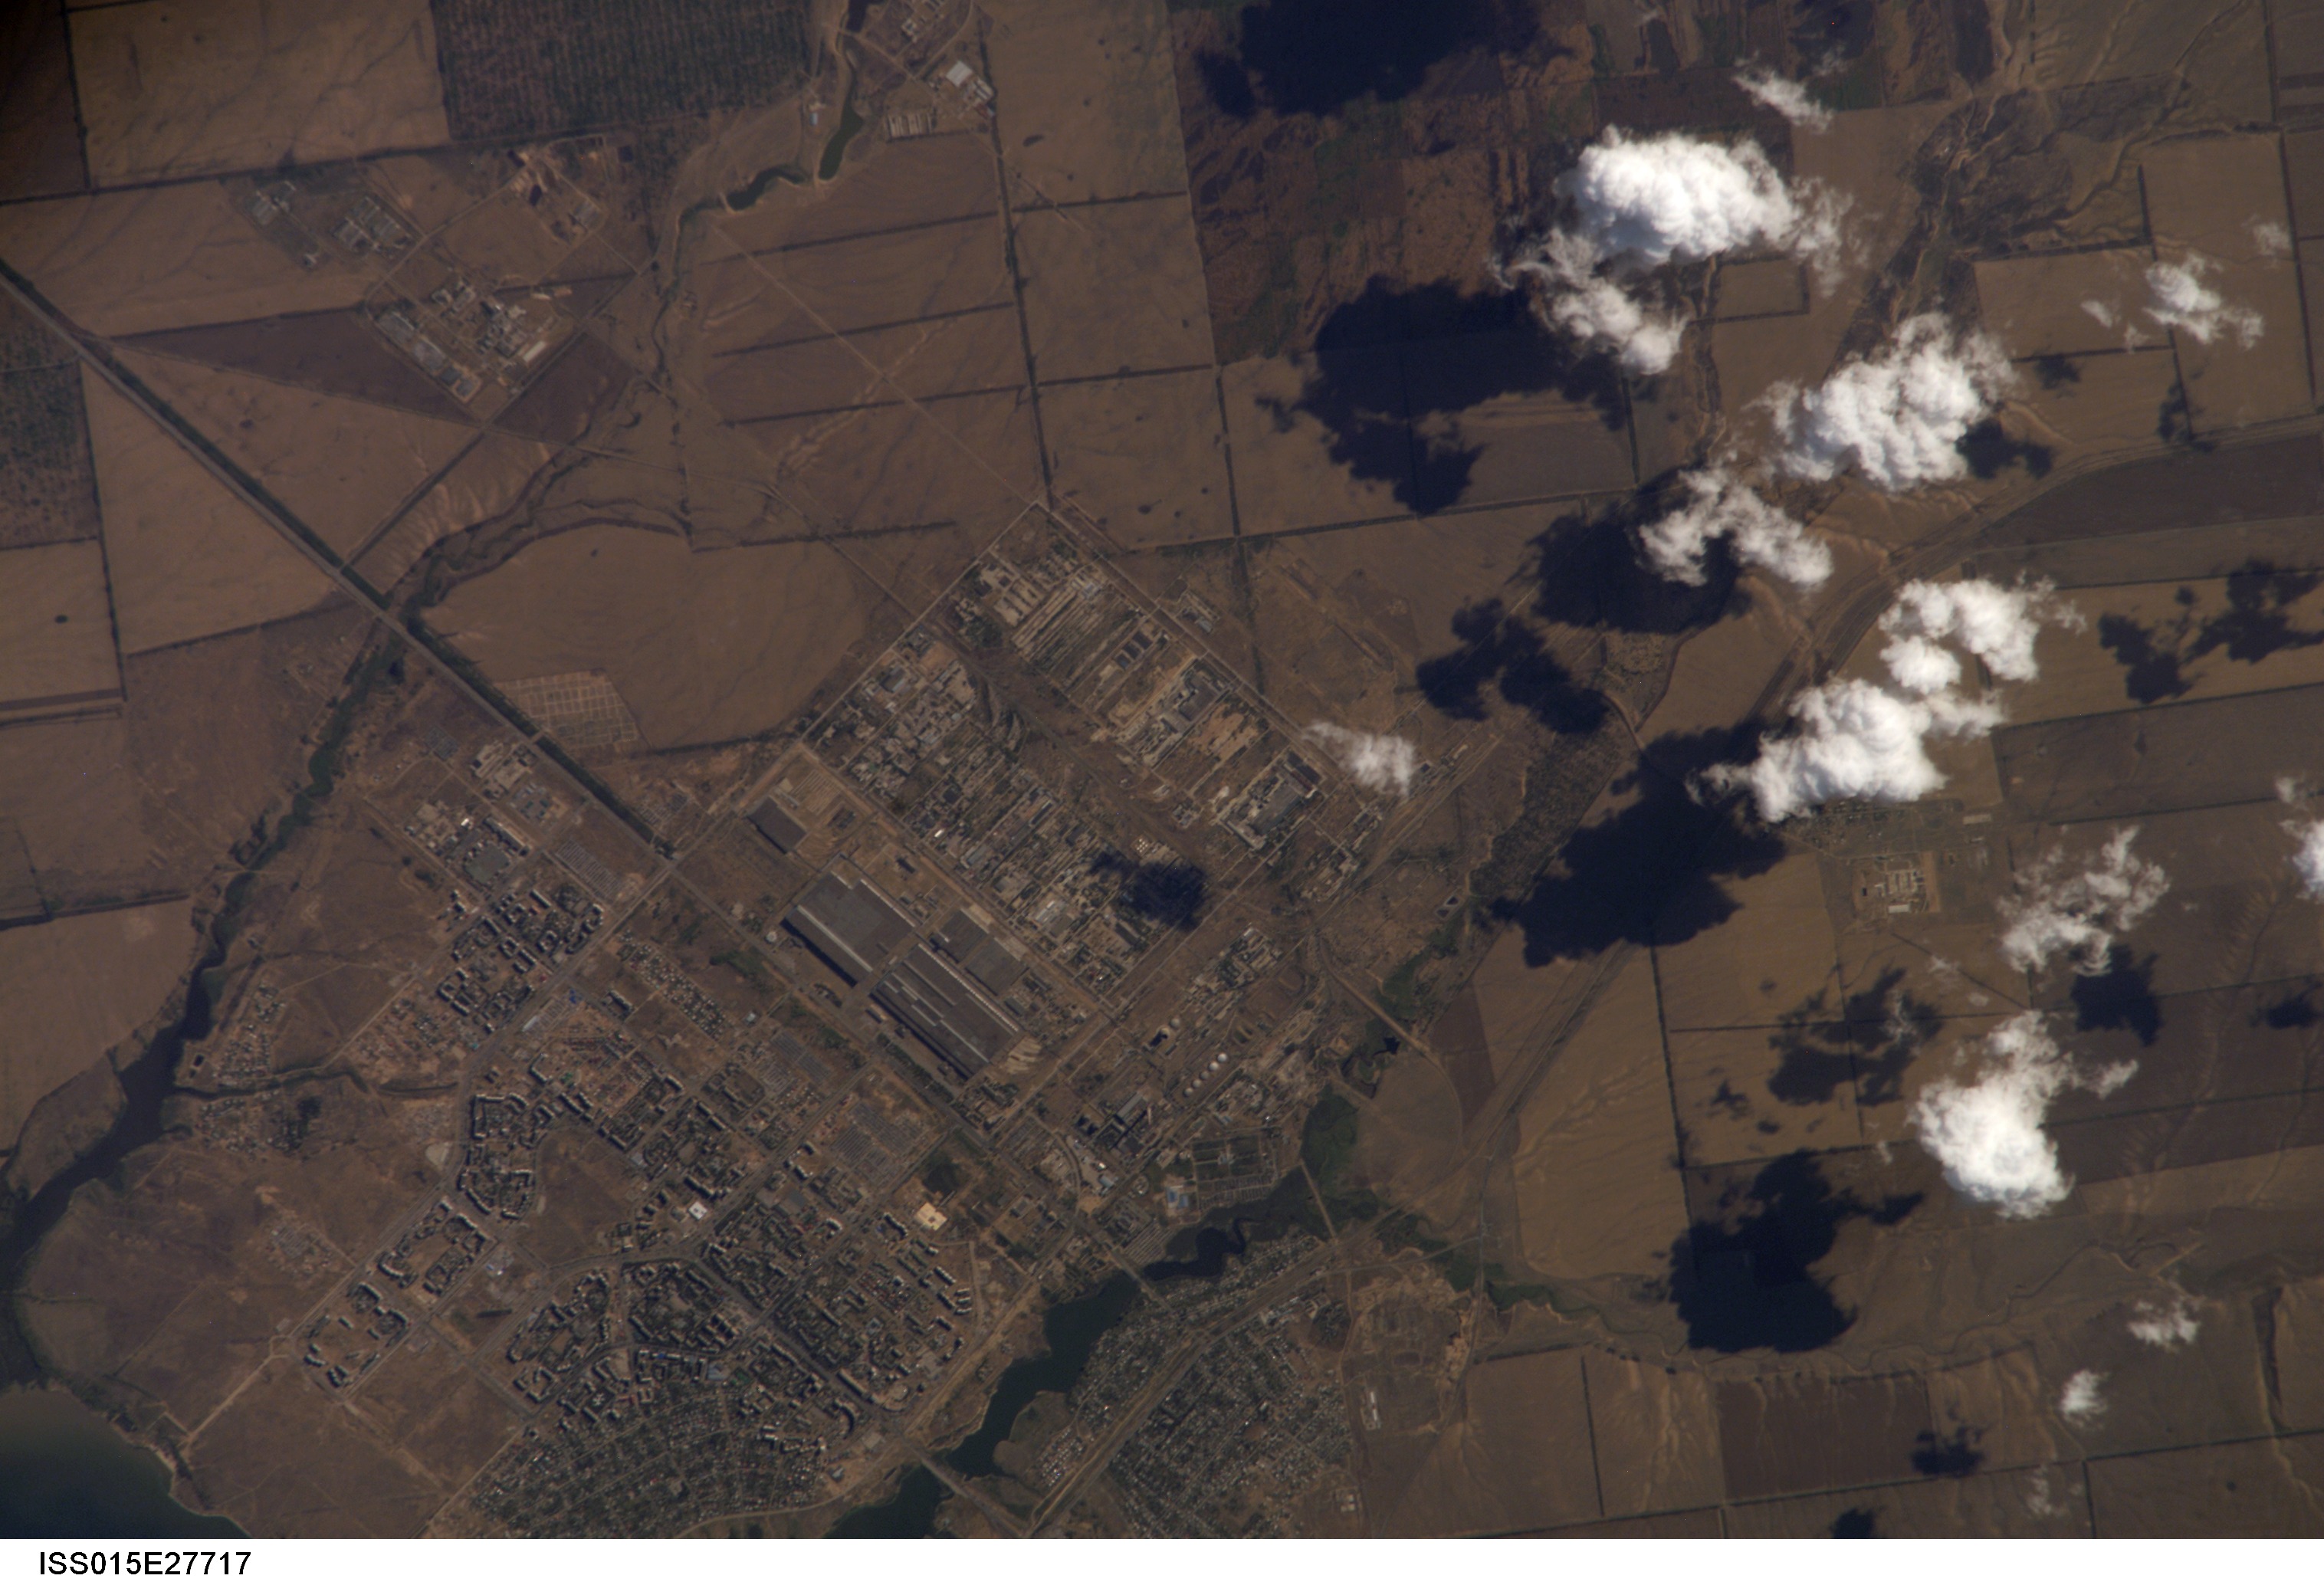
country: RUSSIAN FEDERATION
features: VOLGODONSK, AGR., RESERVOIR
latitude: 47.5
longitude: 42.3
